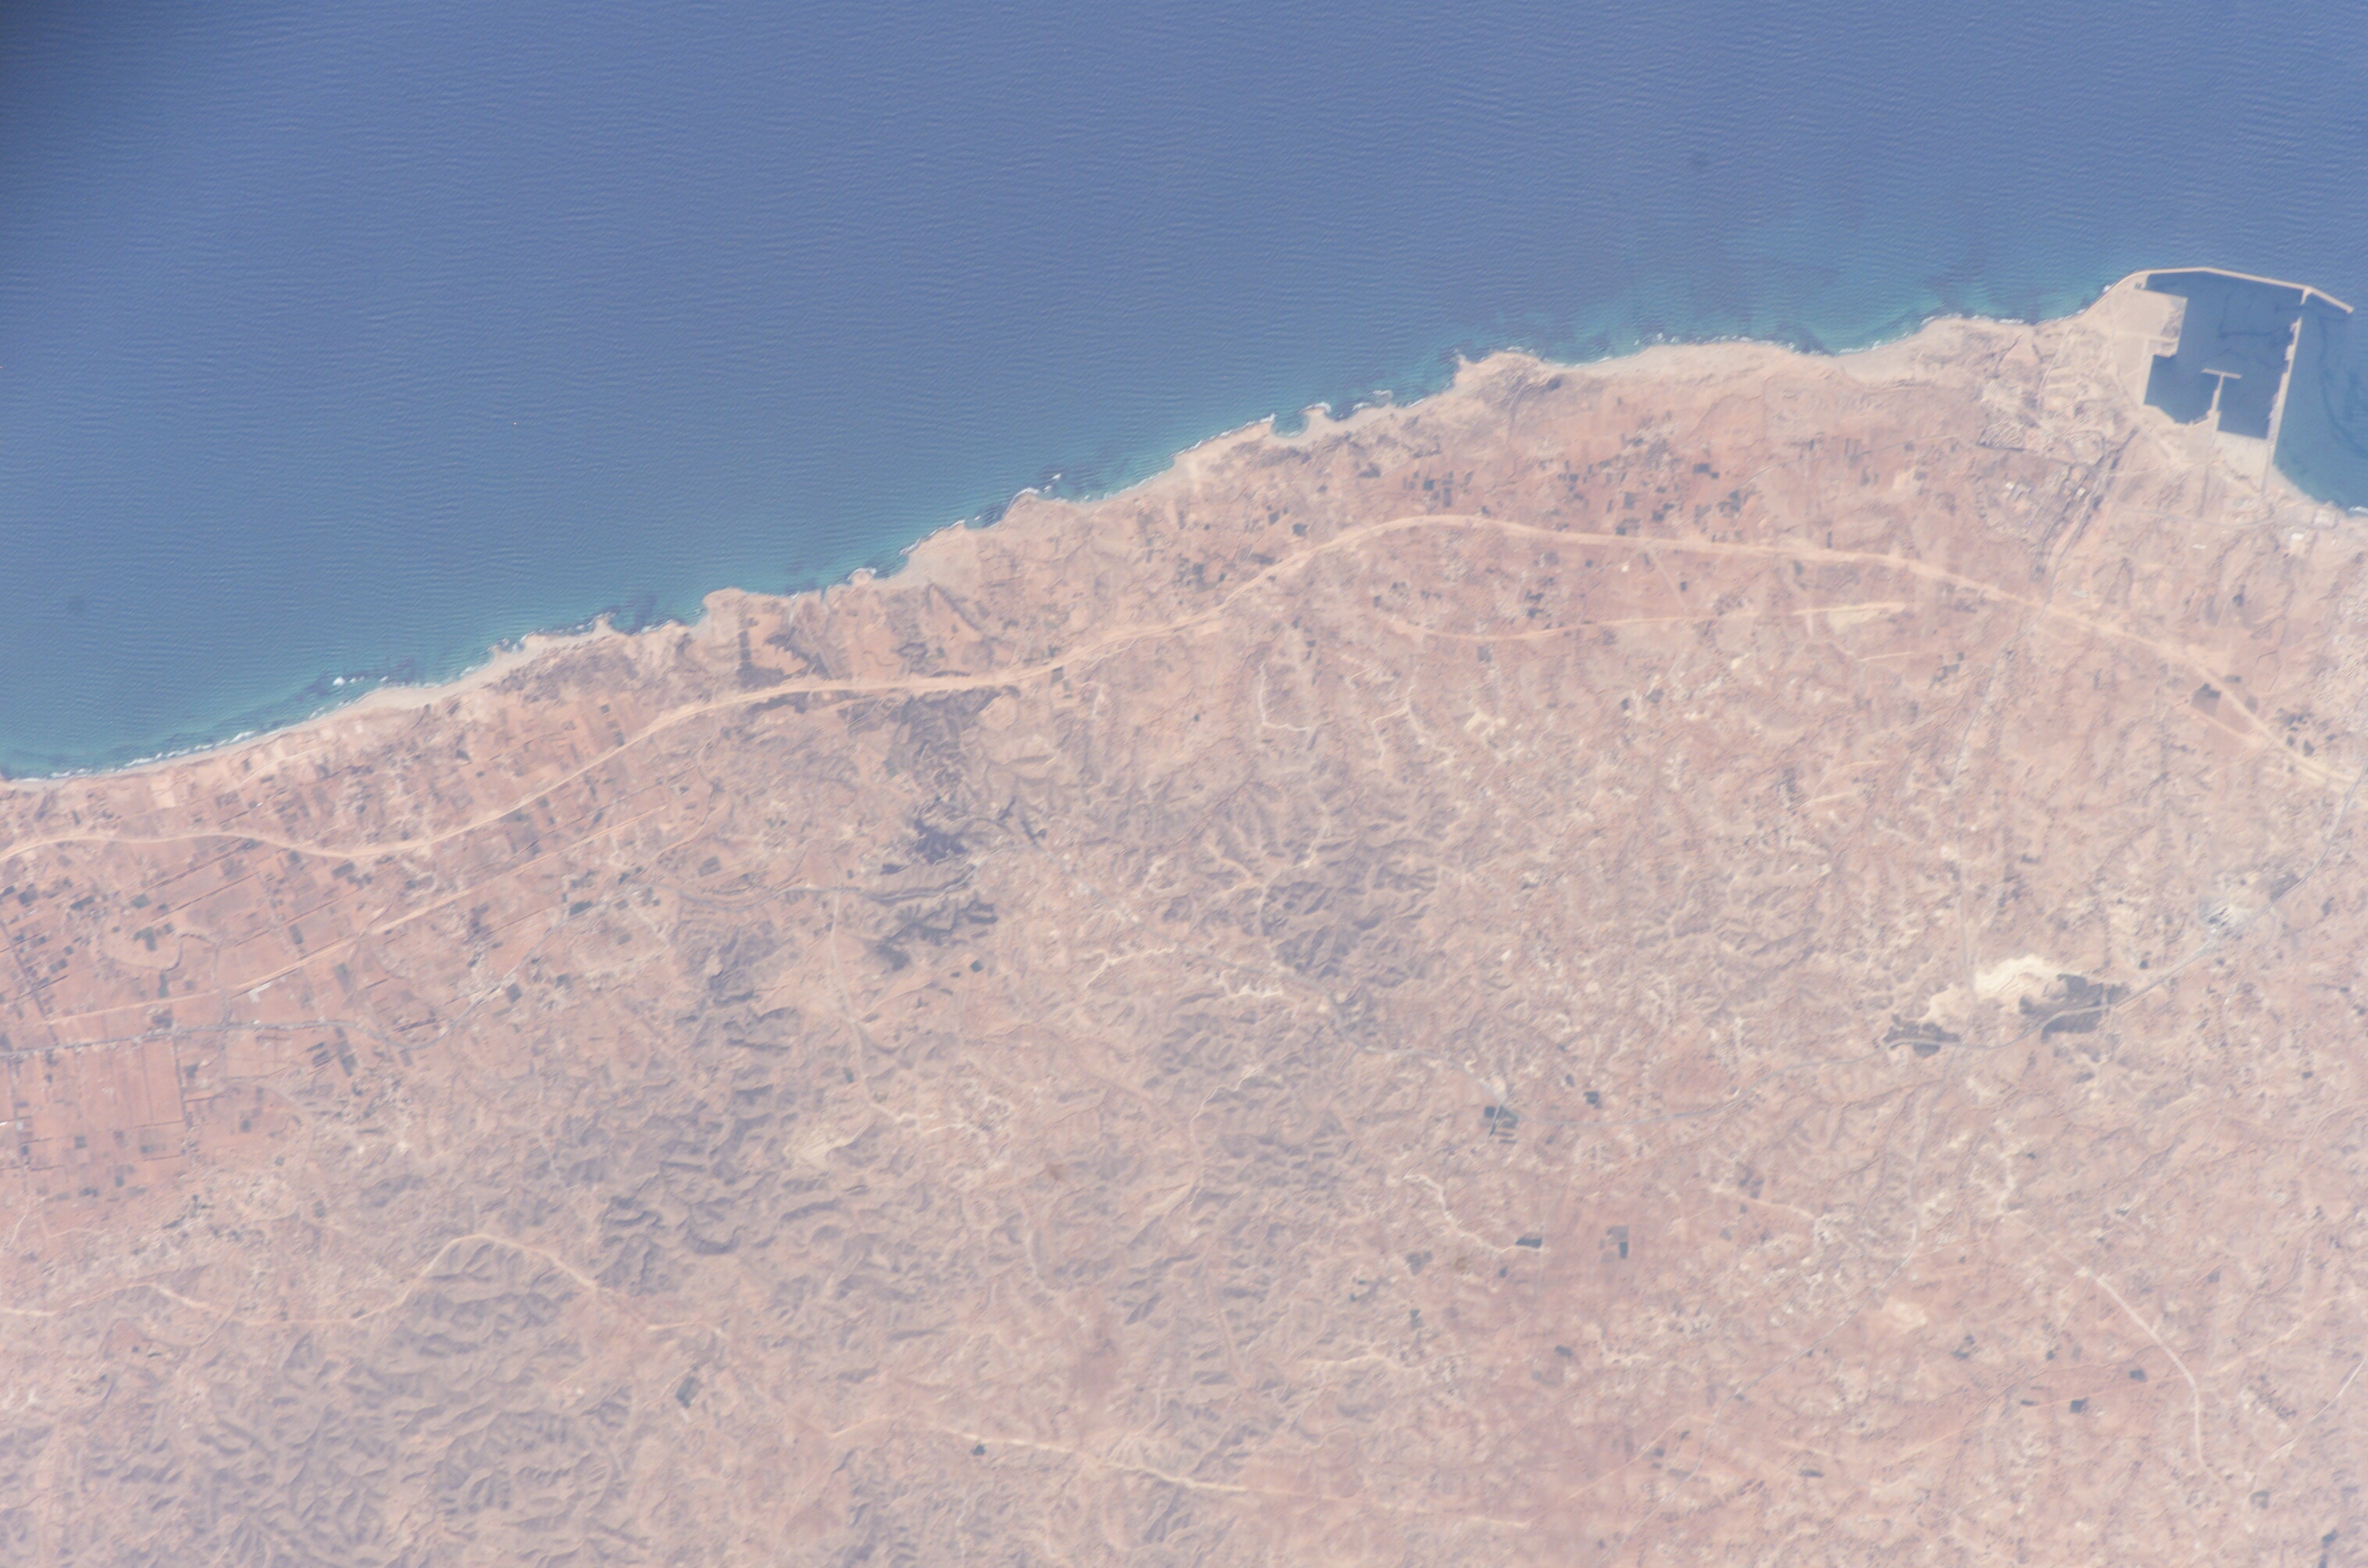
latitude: 32.7
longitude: 14.0
